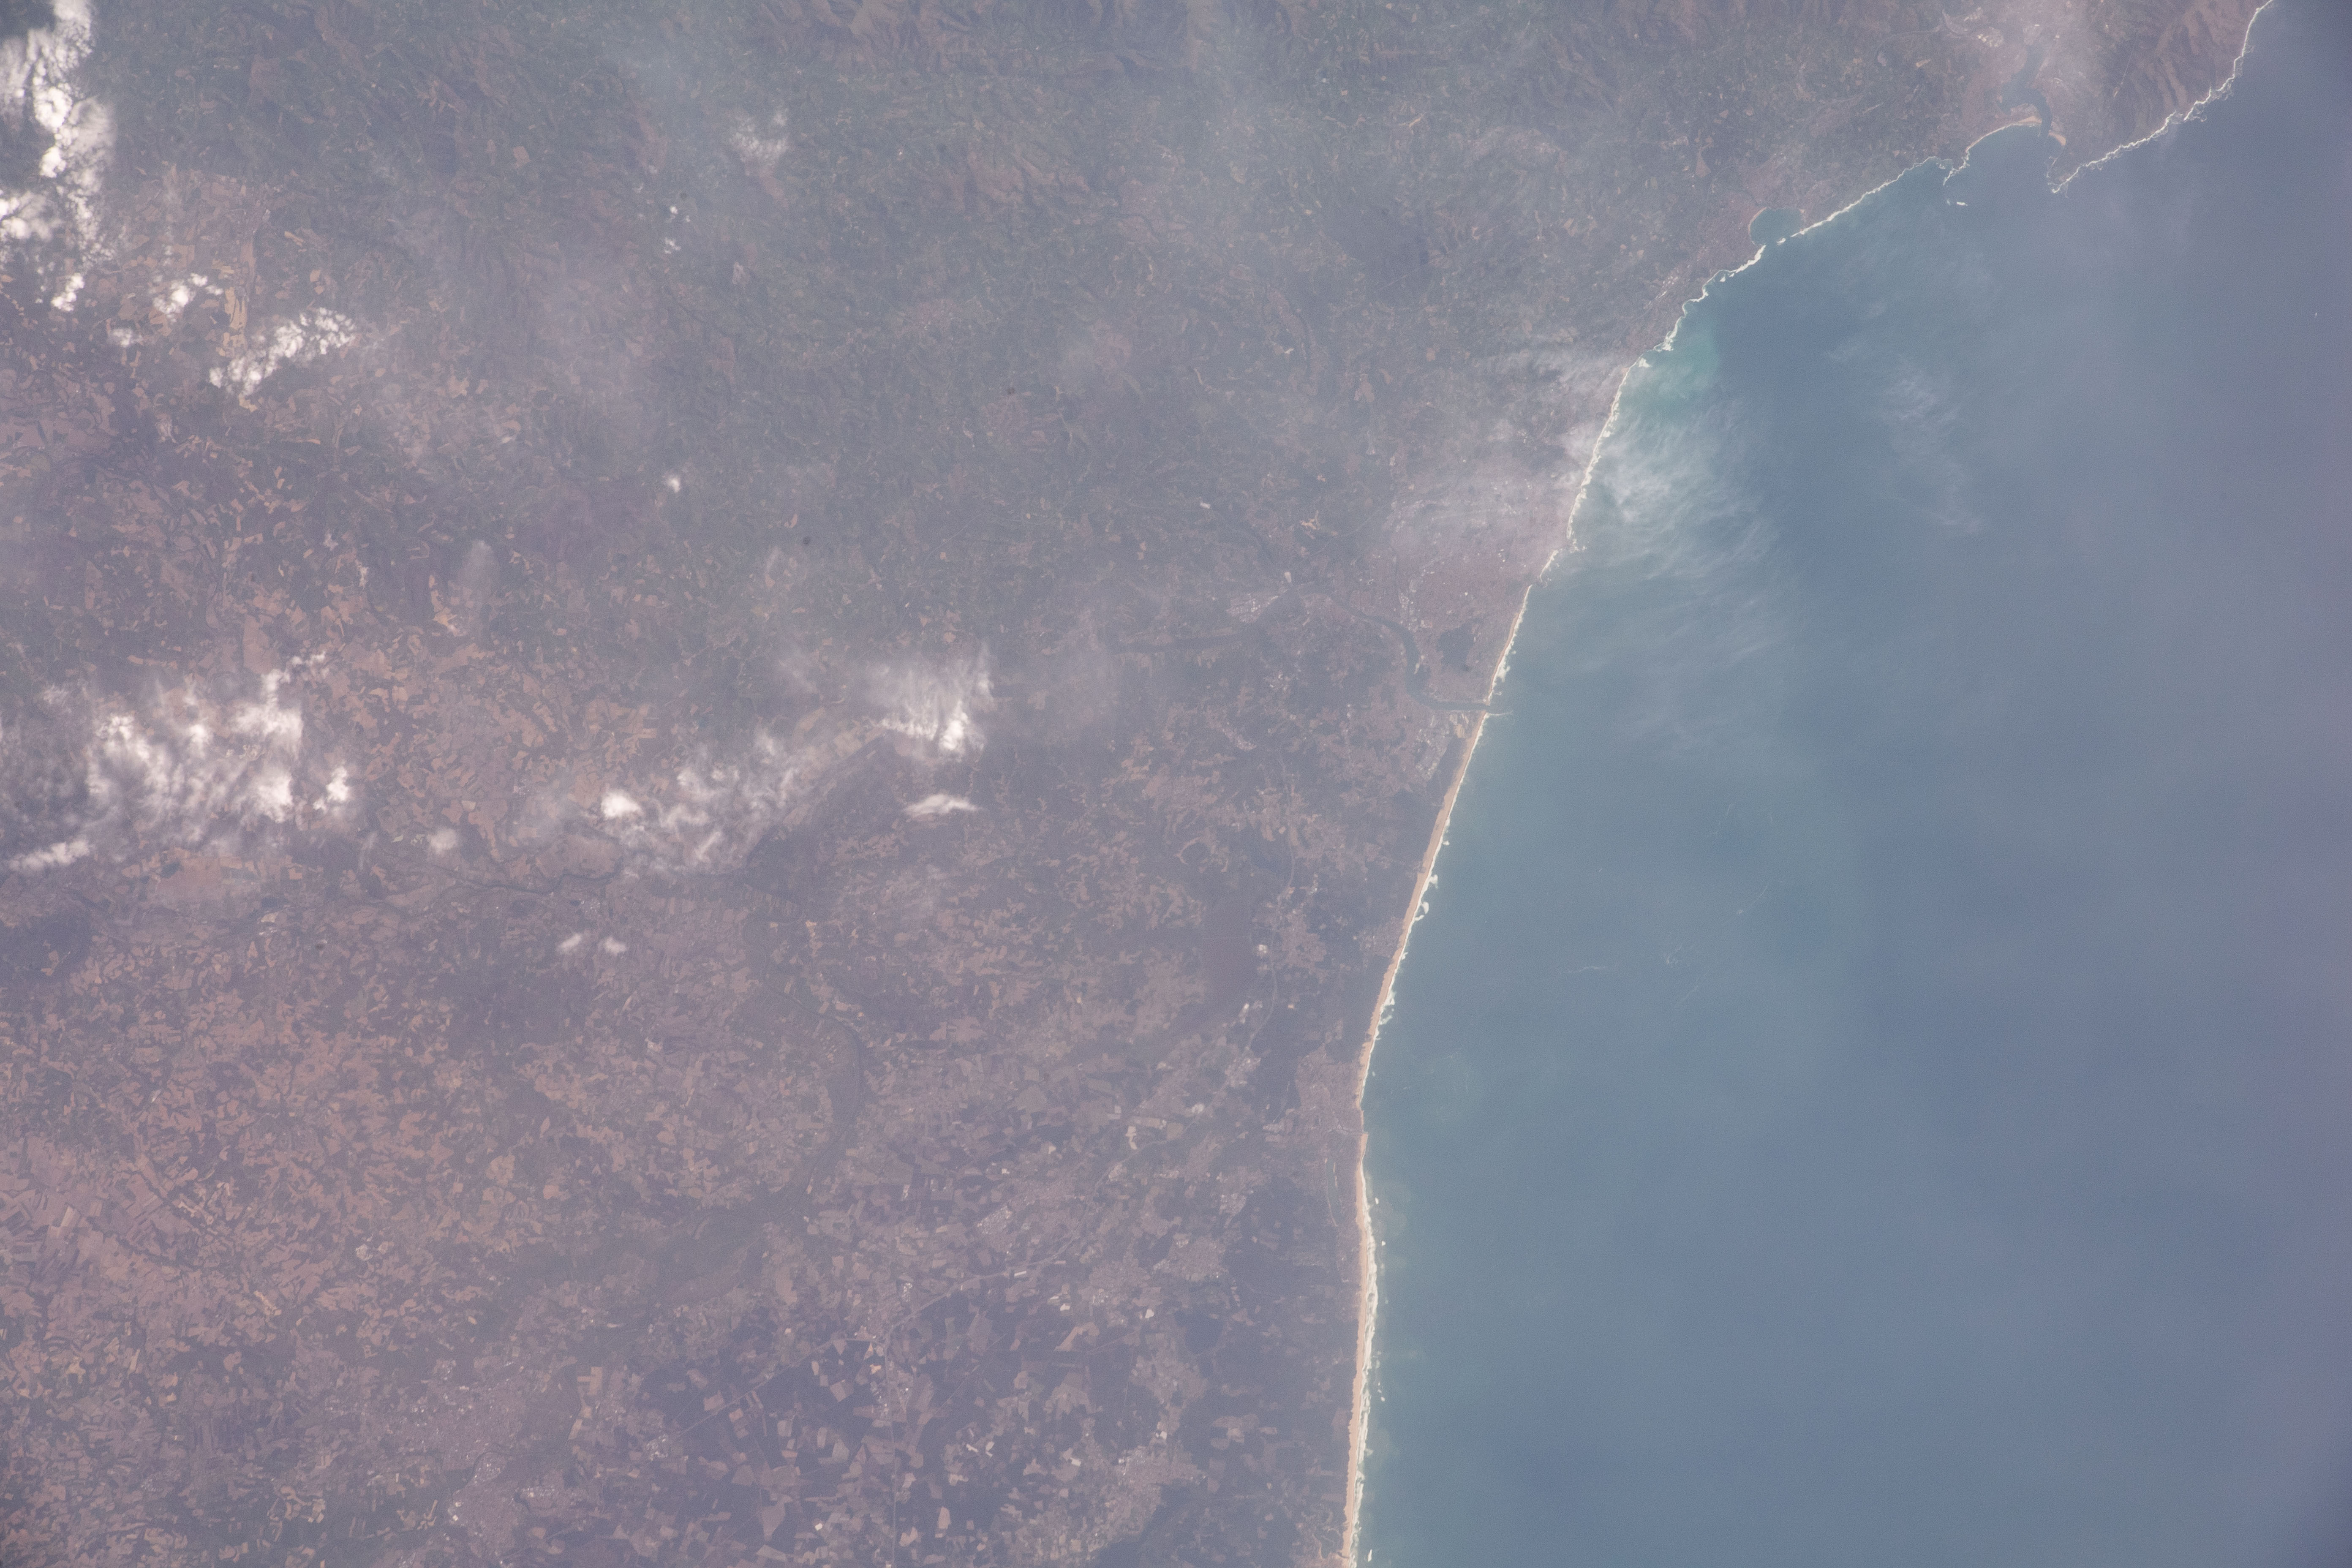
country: FRANCE
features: GULF OF VIZCAYA, ADUR RIVER
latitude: 43.5
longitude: -1.4
